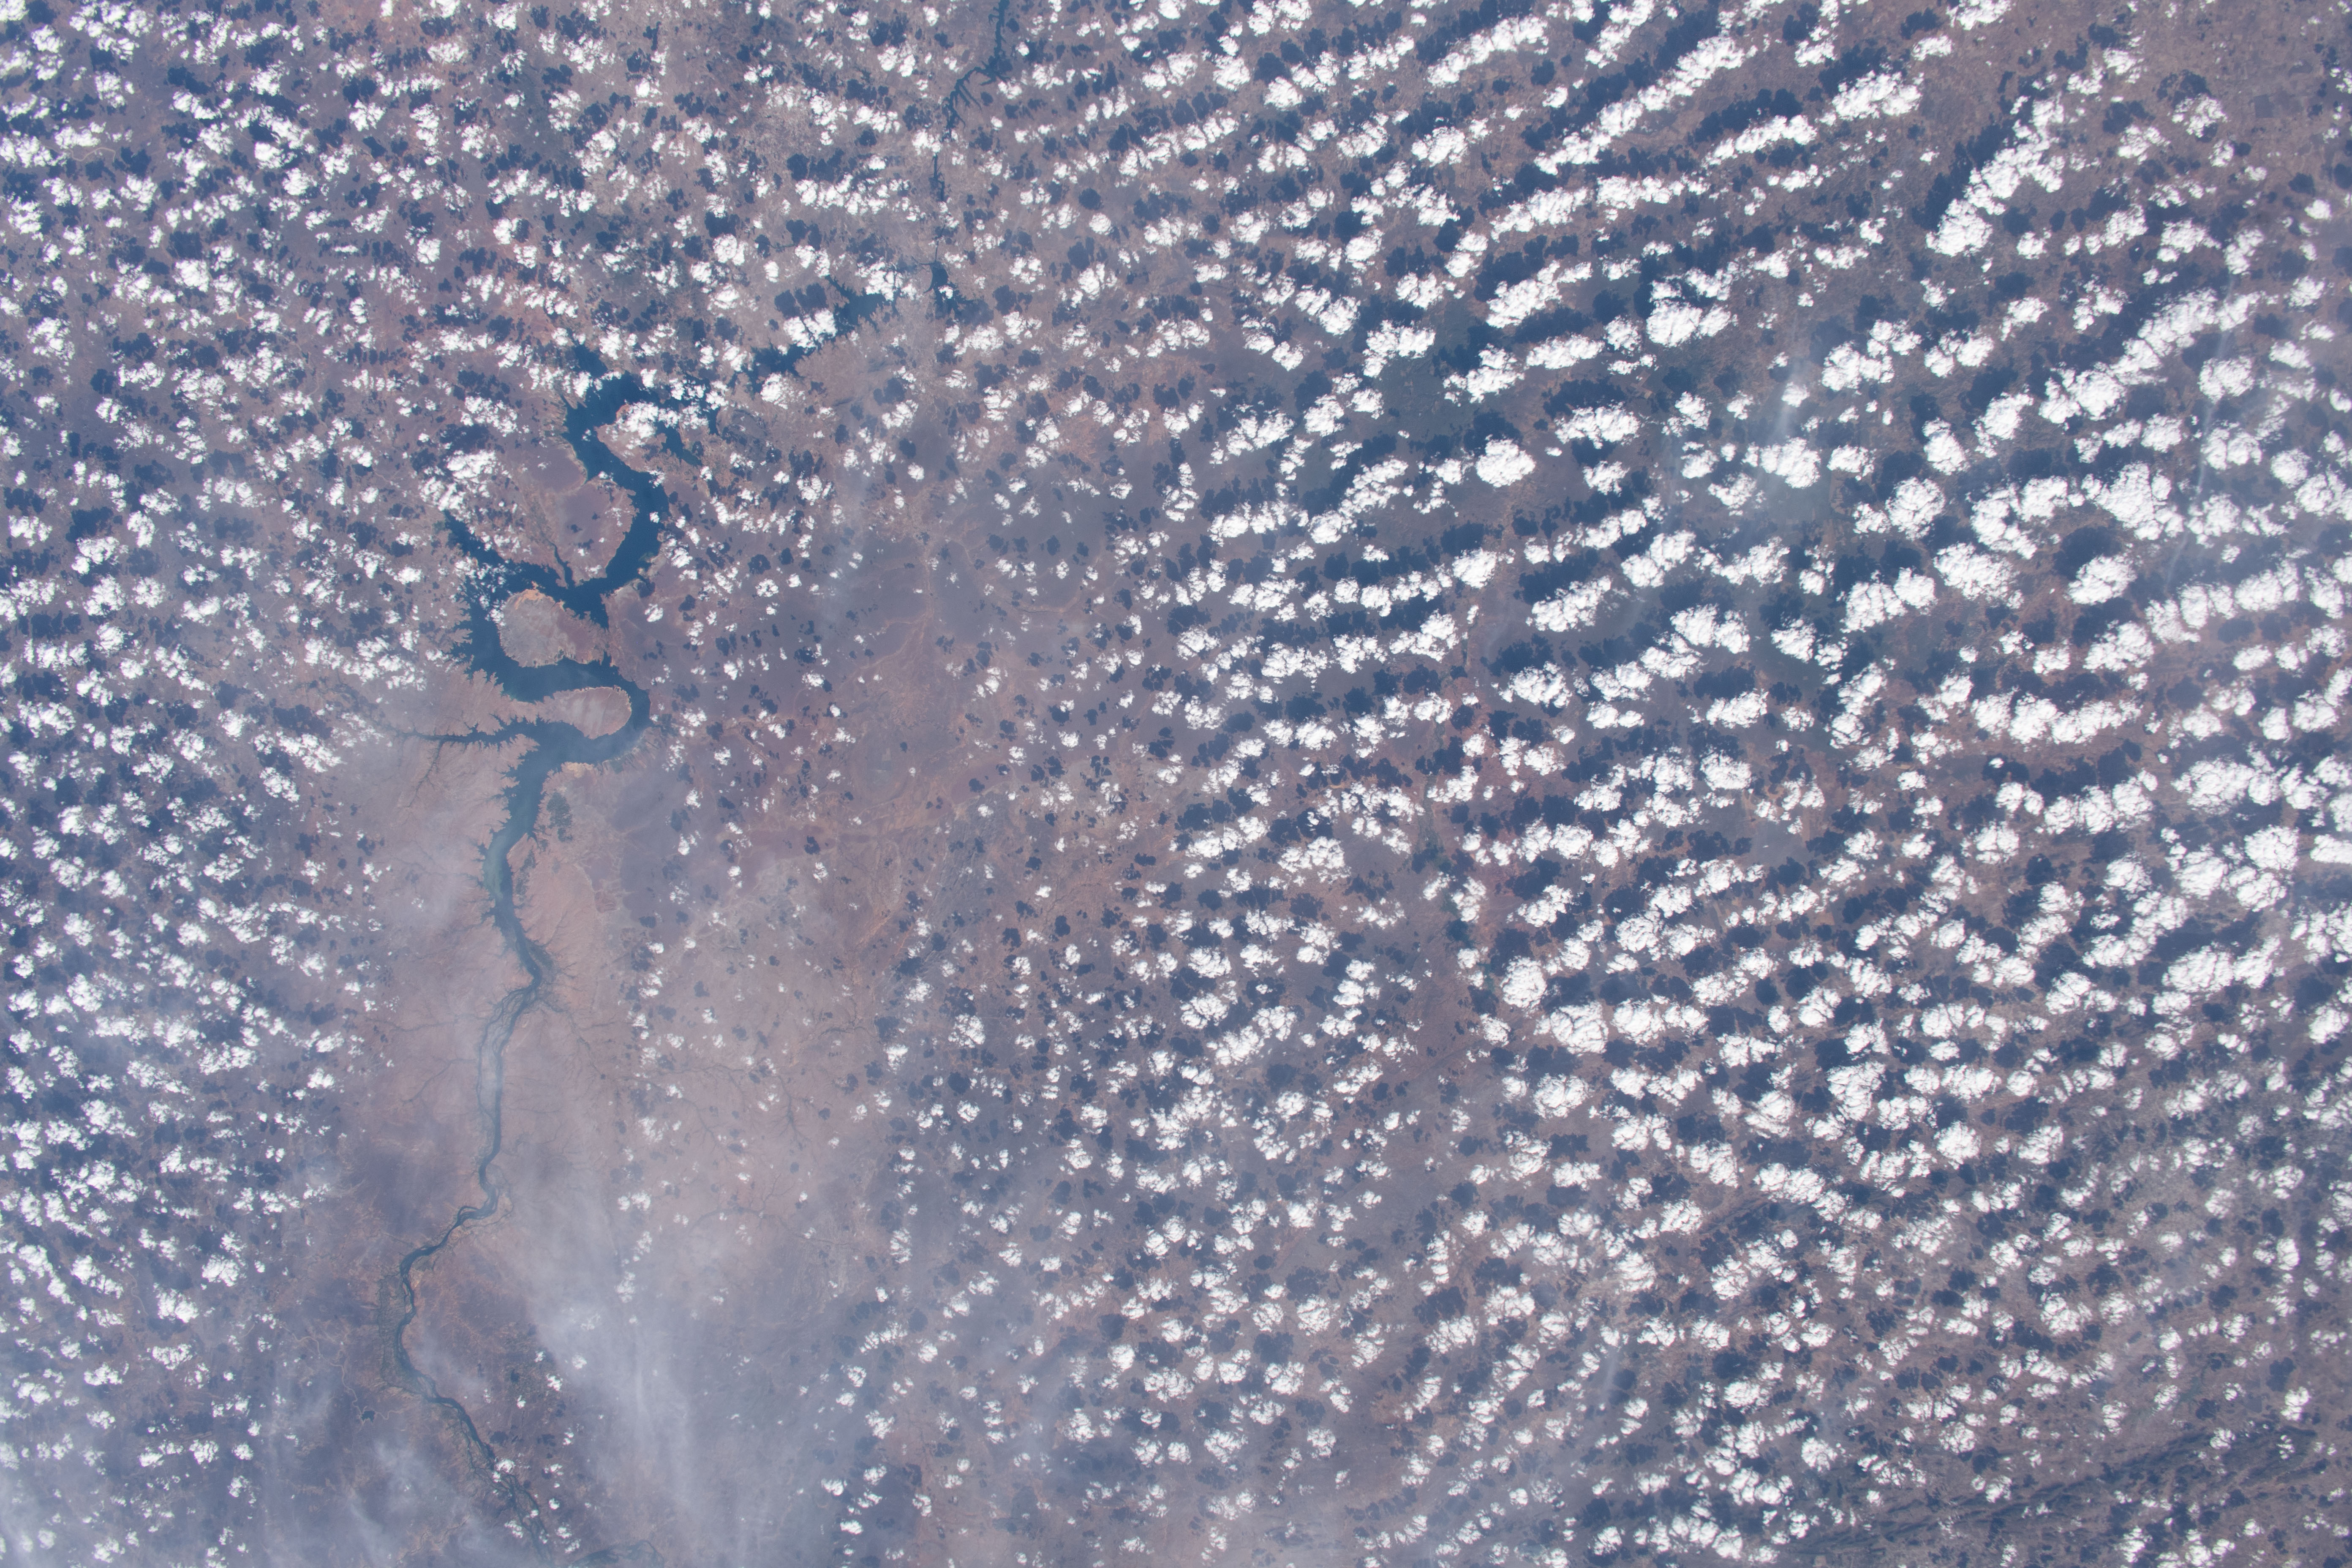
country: BRAZIL
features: SAO FRANCISCO RIVER
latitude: -9.5
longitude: -39.0
